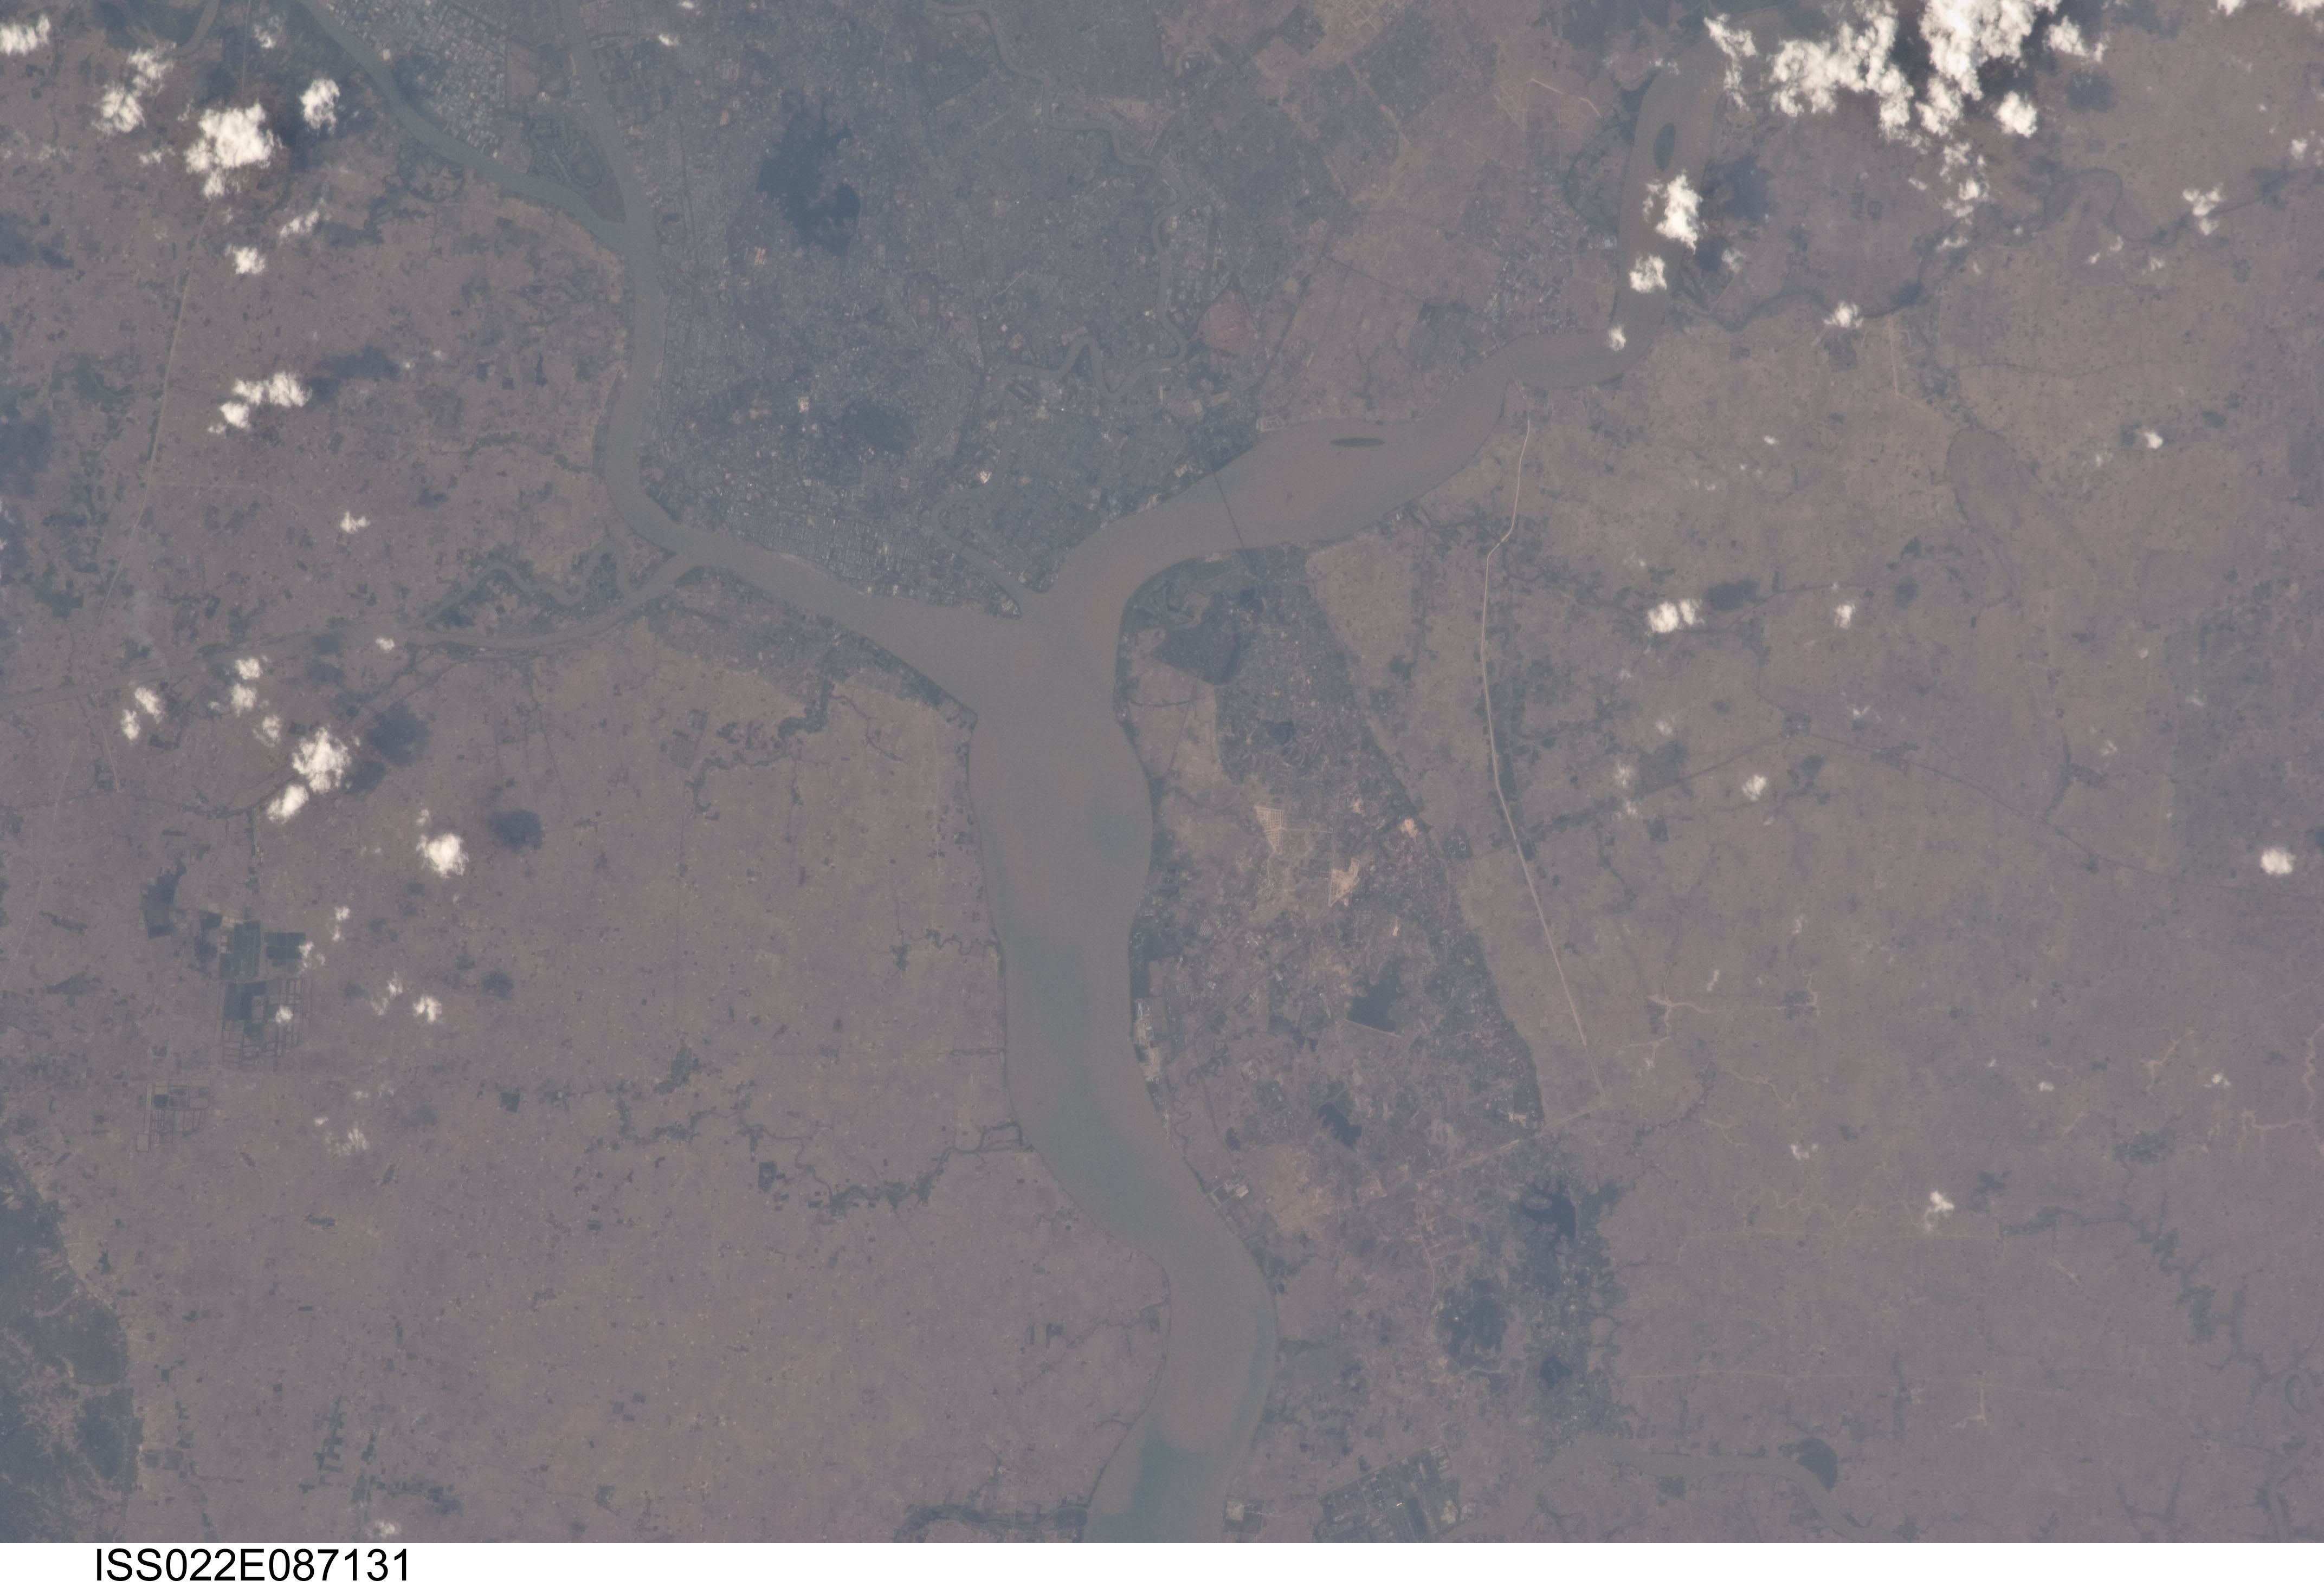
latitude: 16.7
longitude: 96.2
